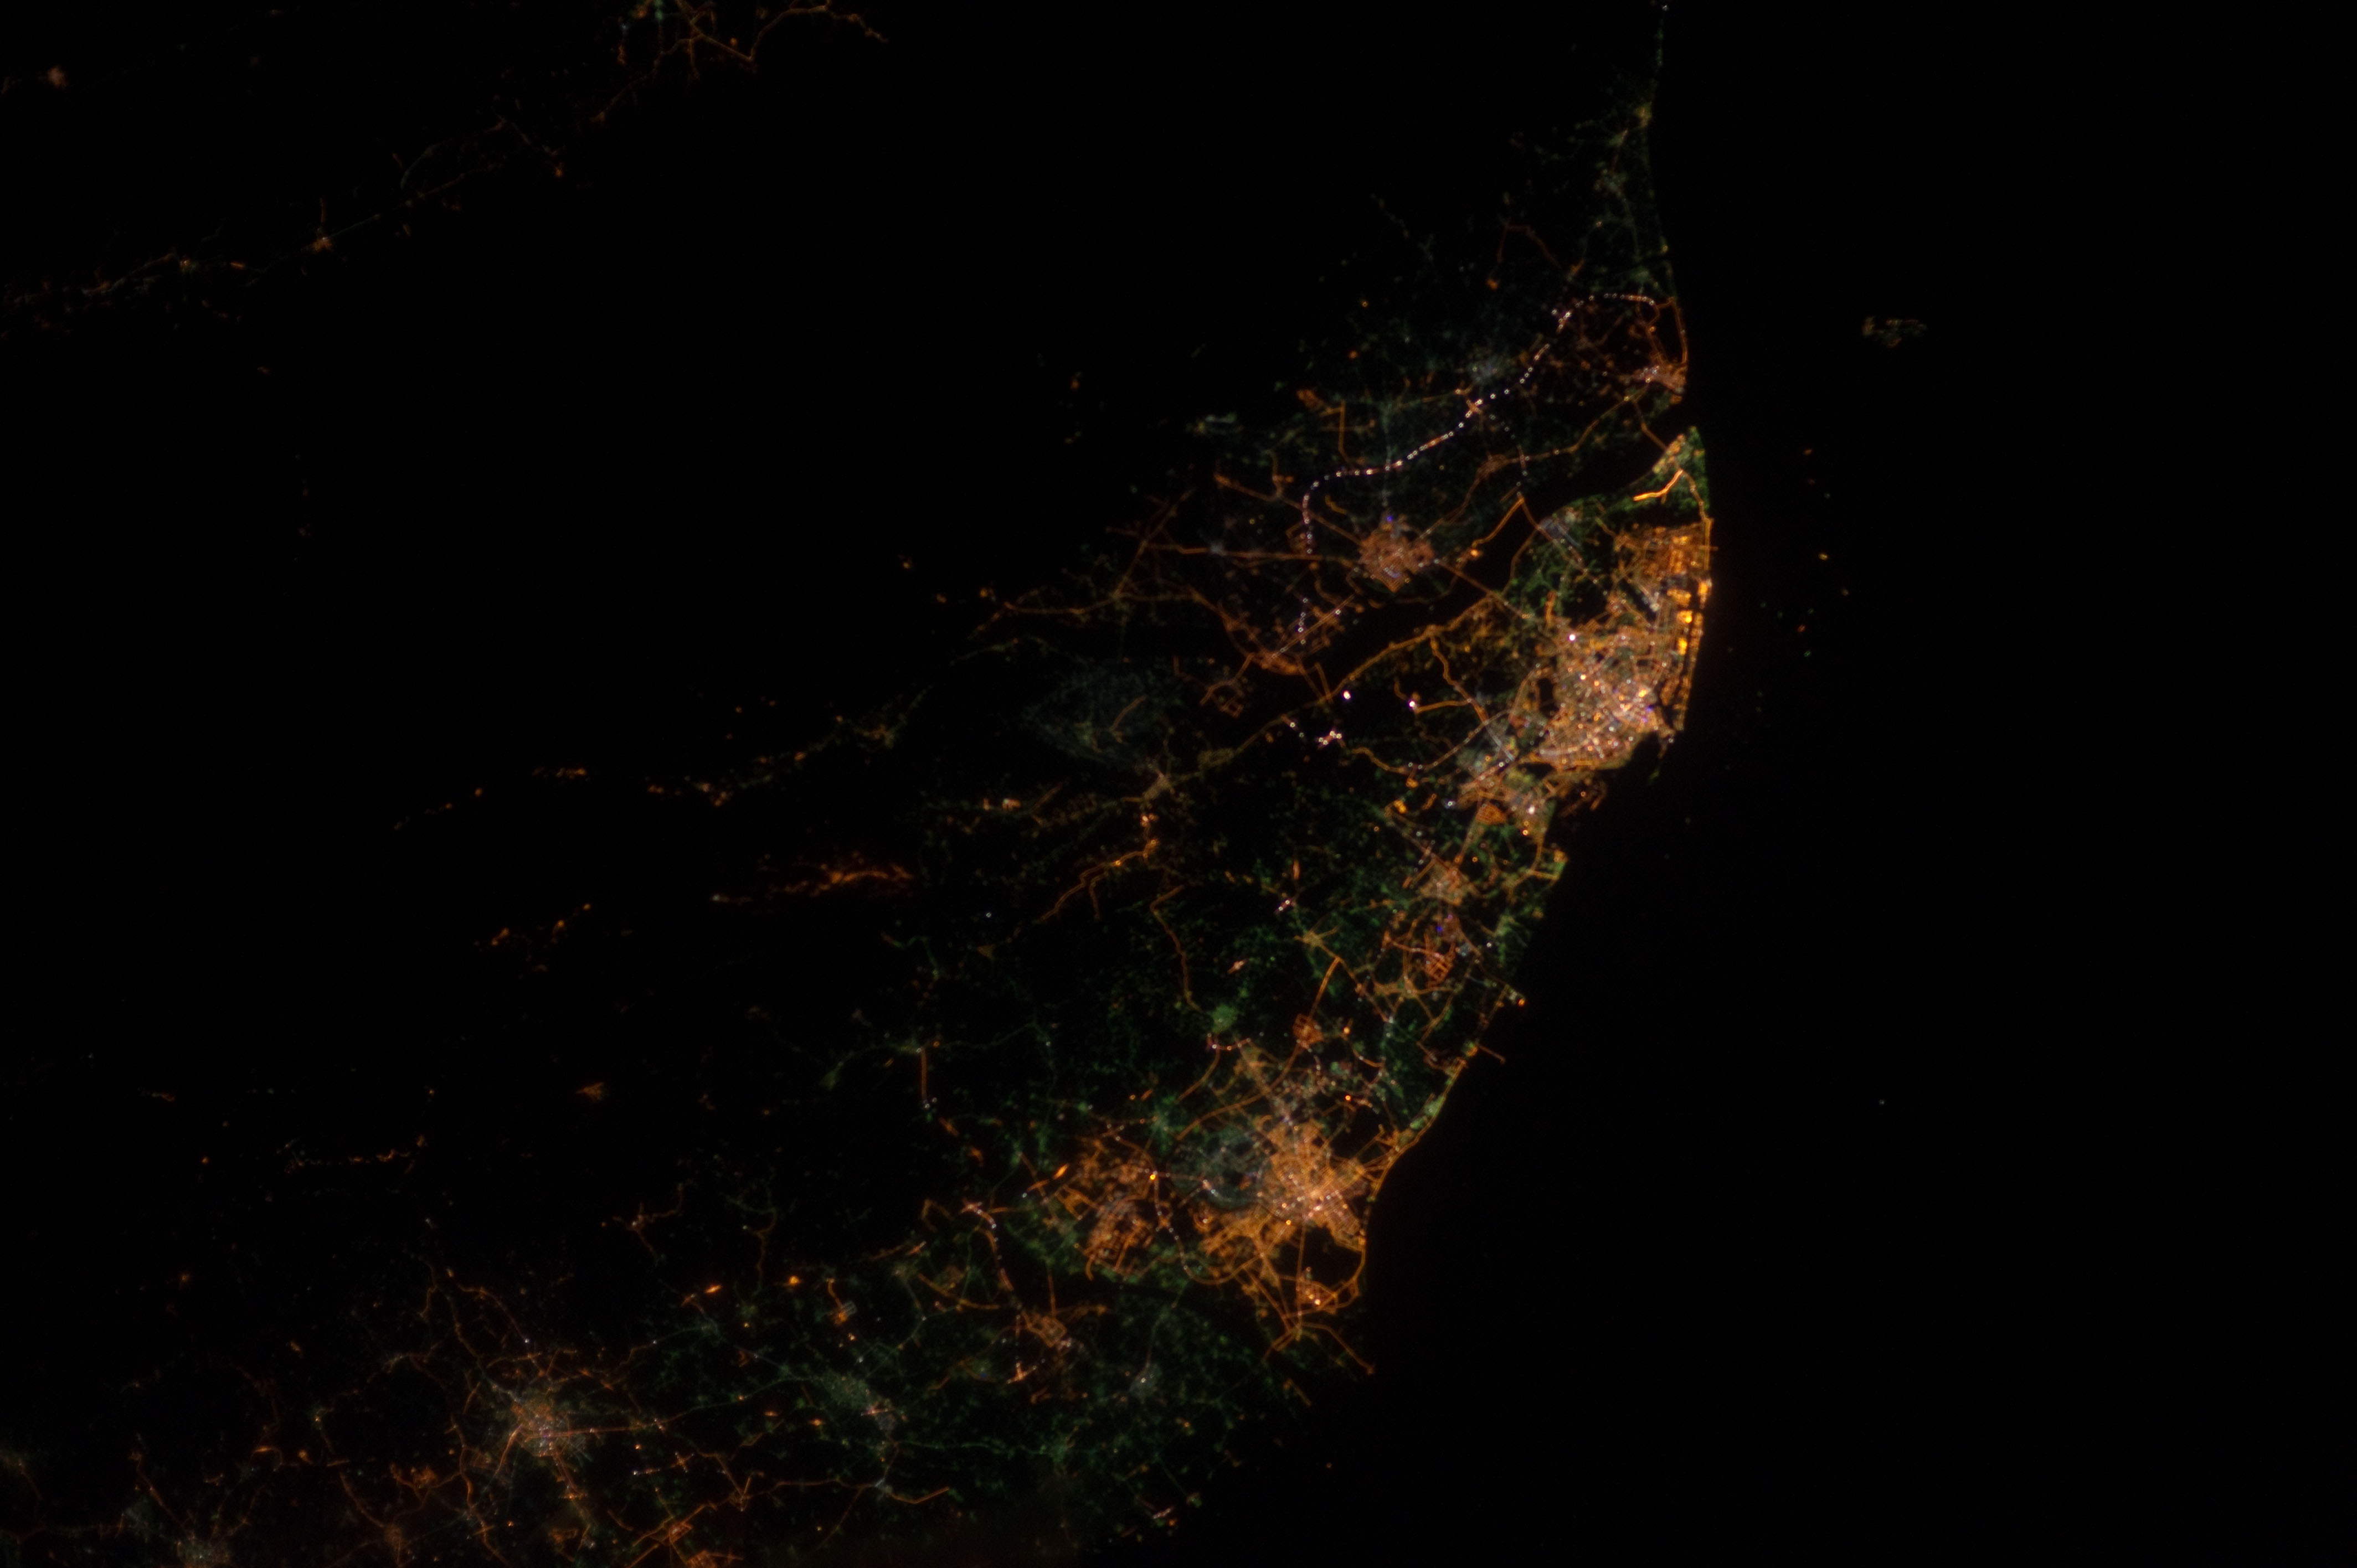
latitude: 22.6
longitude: 120.3
